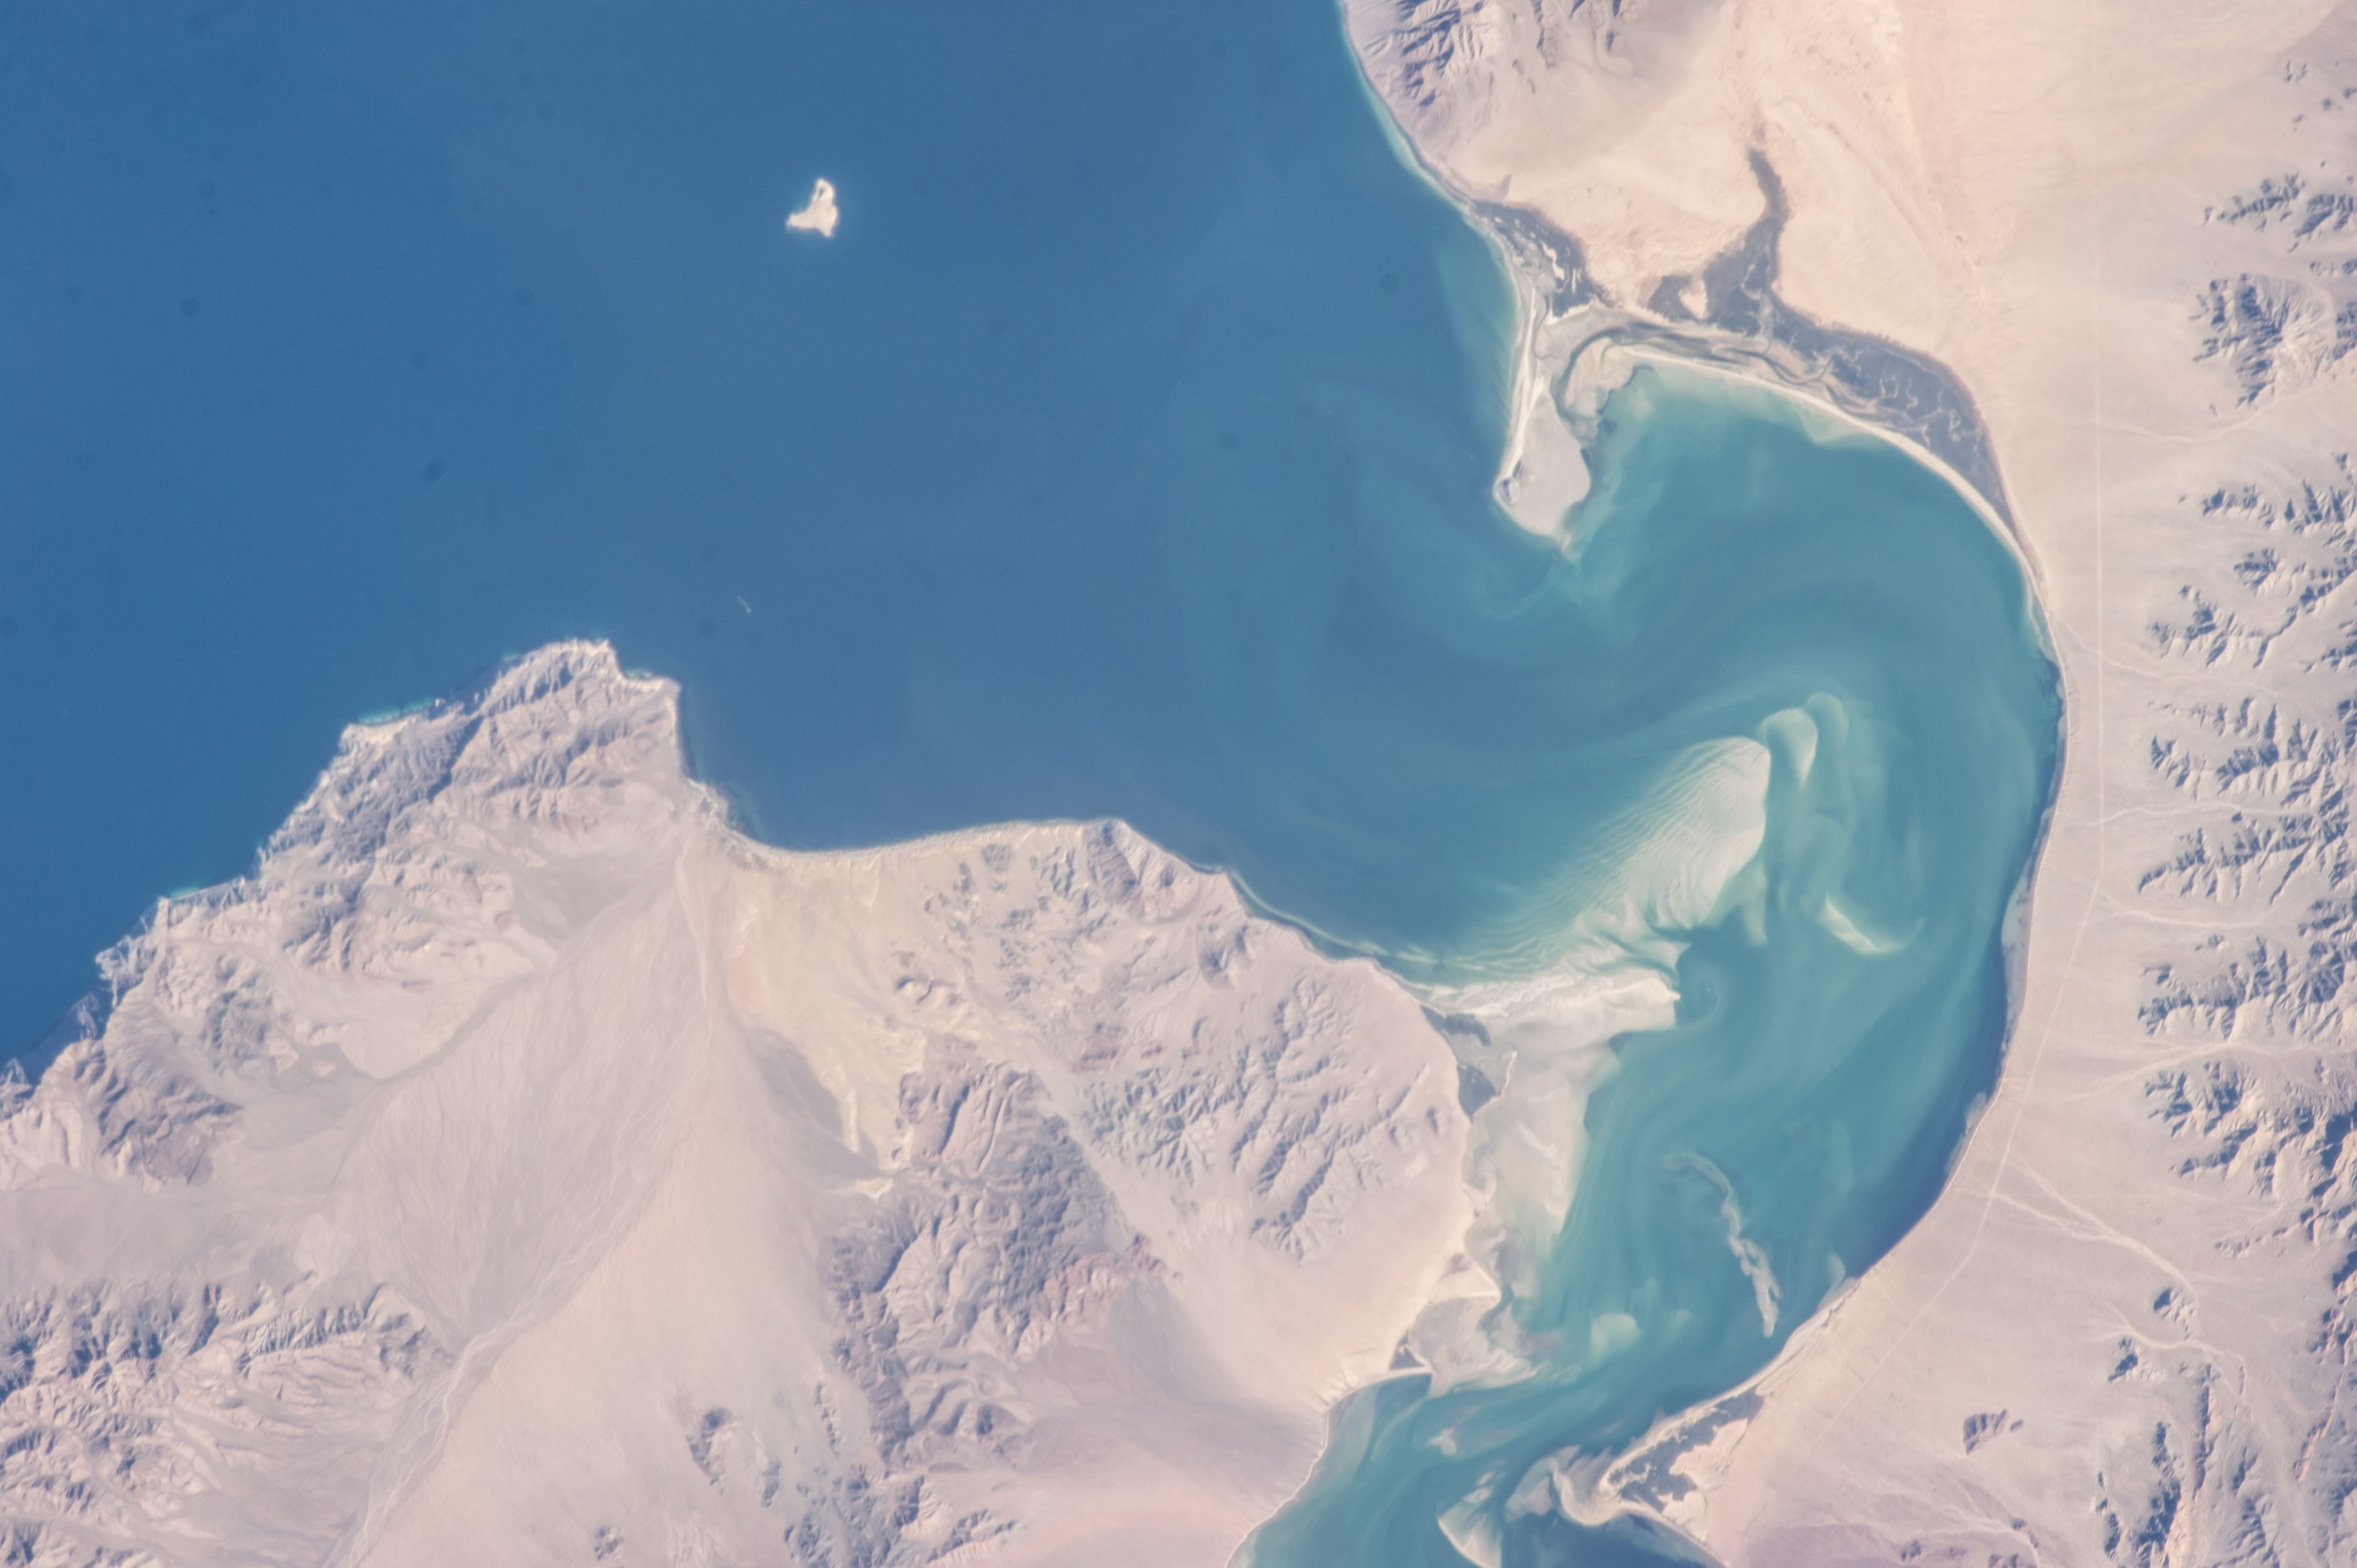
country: MEXICO
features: GULF OF CALIFORNIA, SONORA, ISLA TIBURON,ISLA TIBURON, GULF OF CALIFORNIA, SONORA MEXICO,CABO TEPOCA
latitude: 29.2
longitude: -112.4
